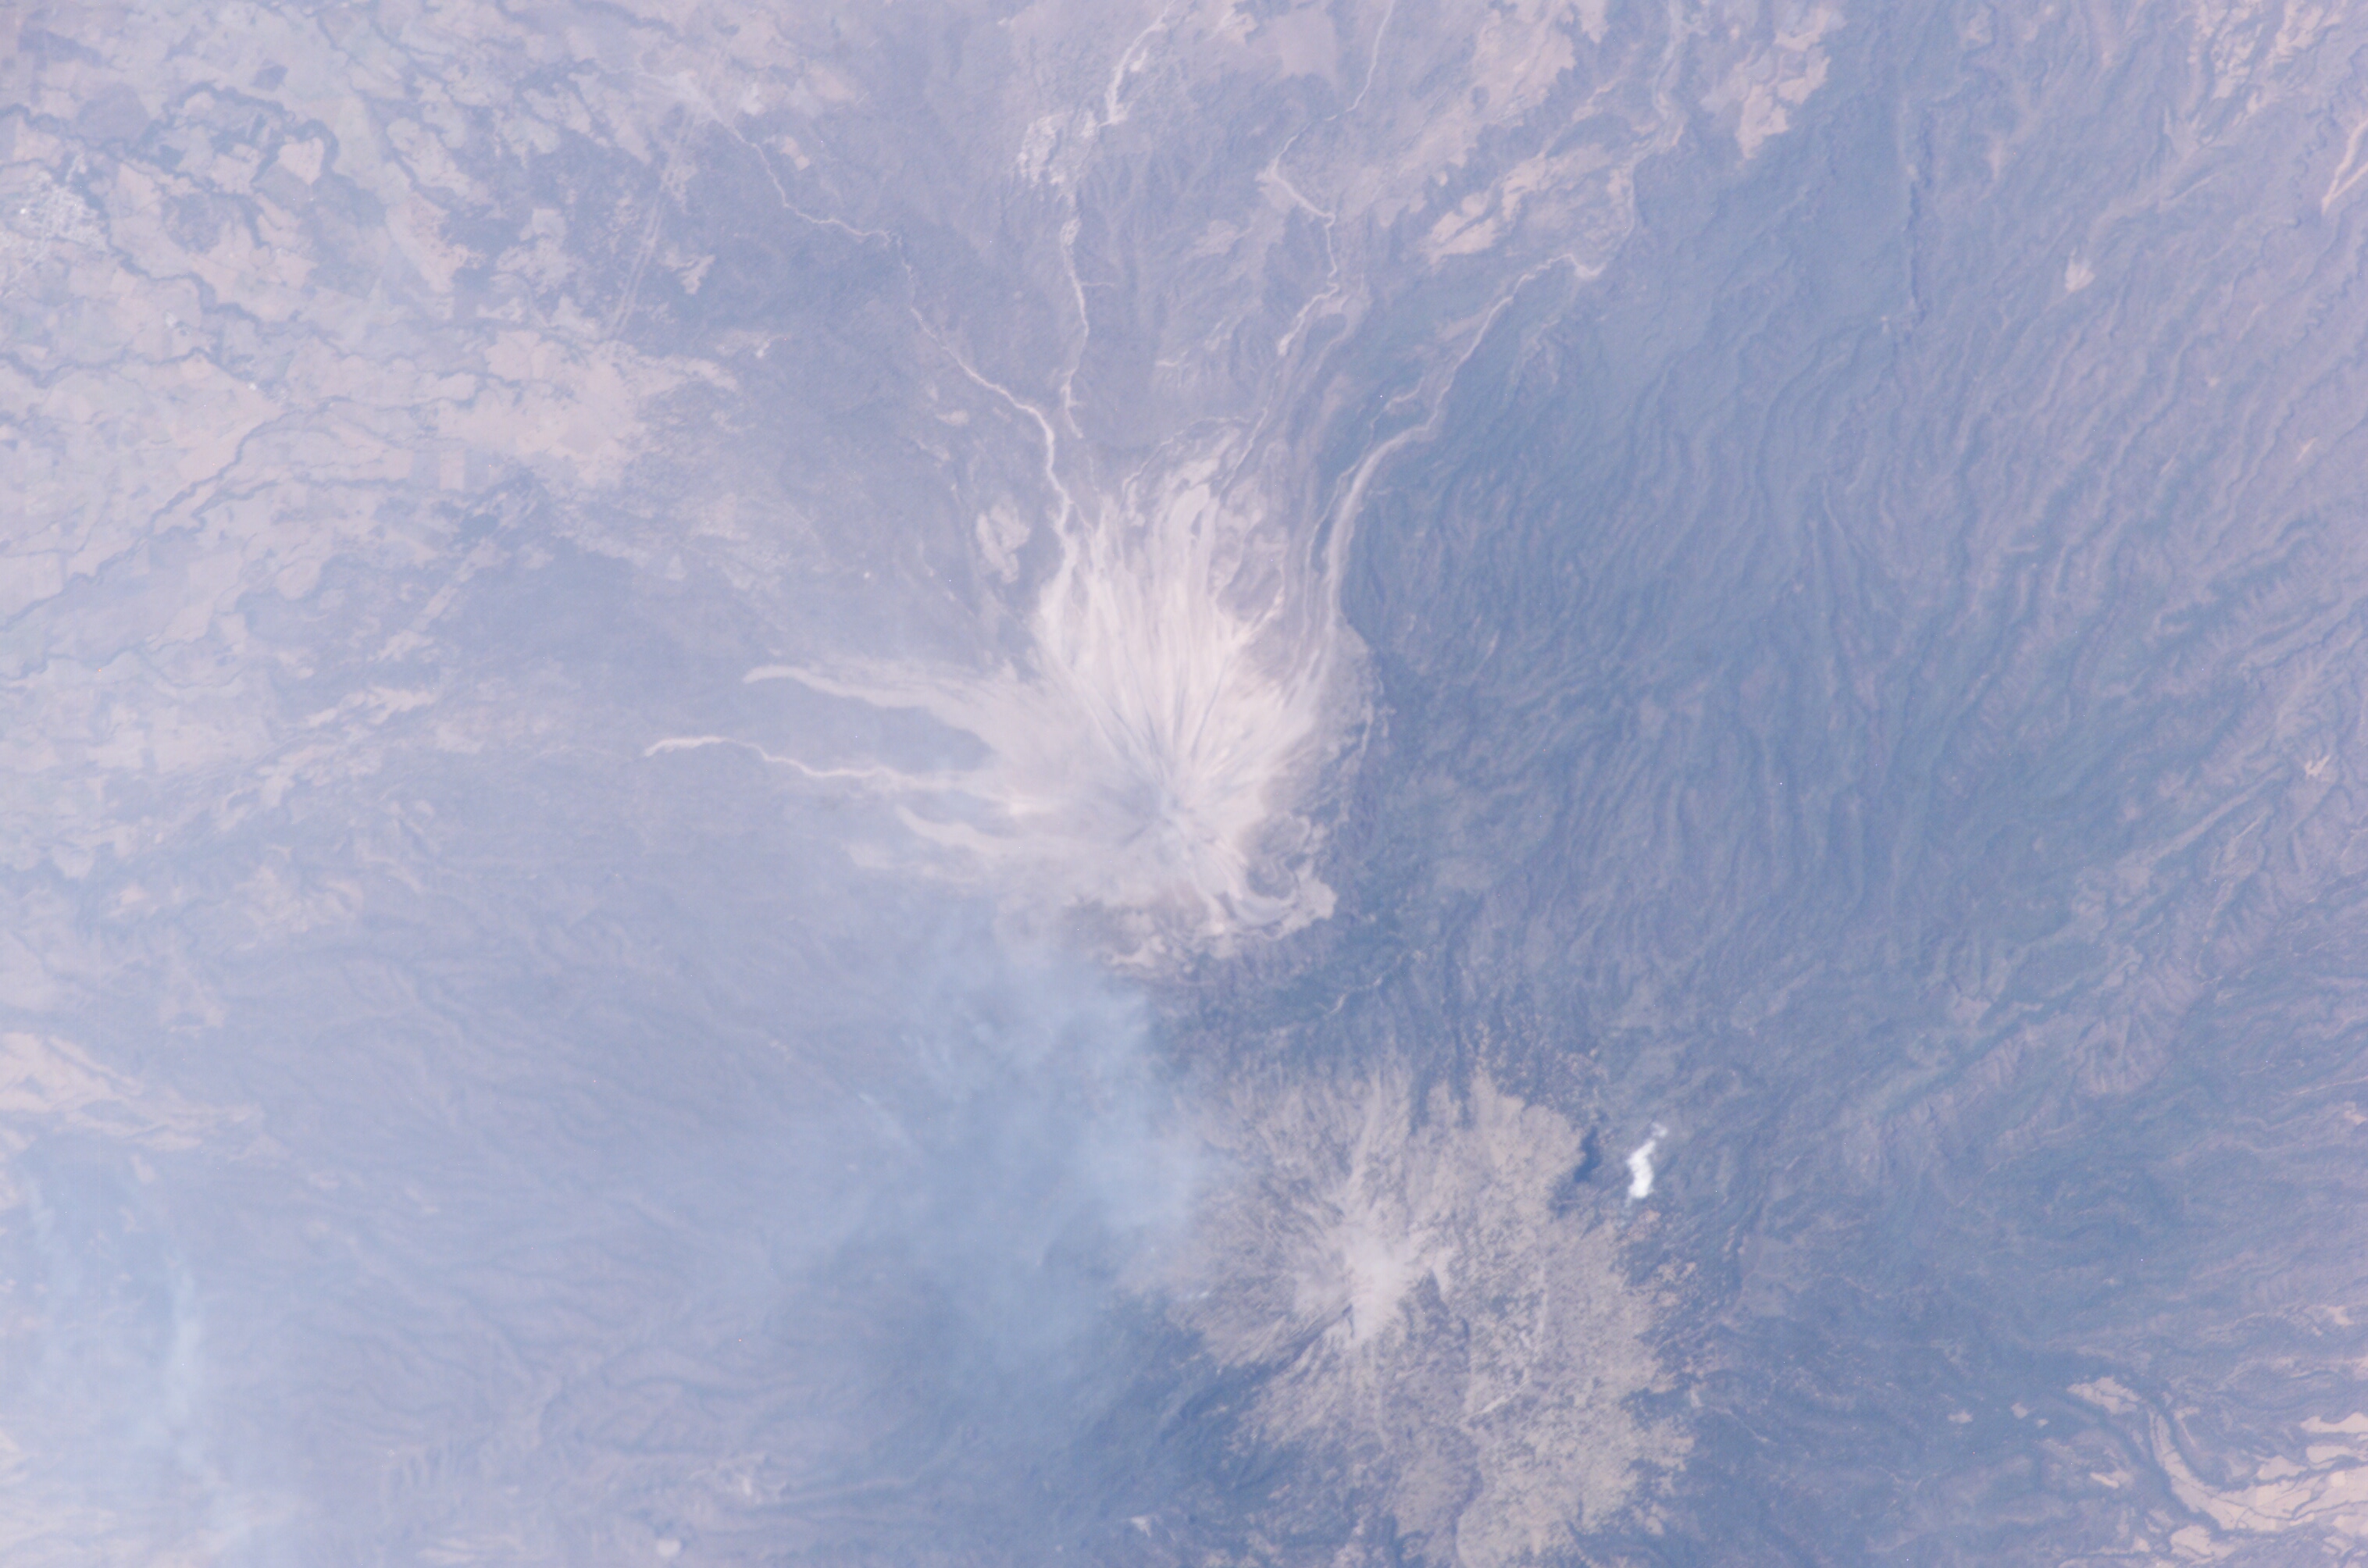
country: MEXICO
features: COLIMA VOLCANO, PLUME, SNOW
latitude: 19.5
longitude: -103.6
